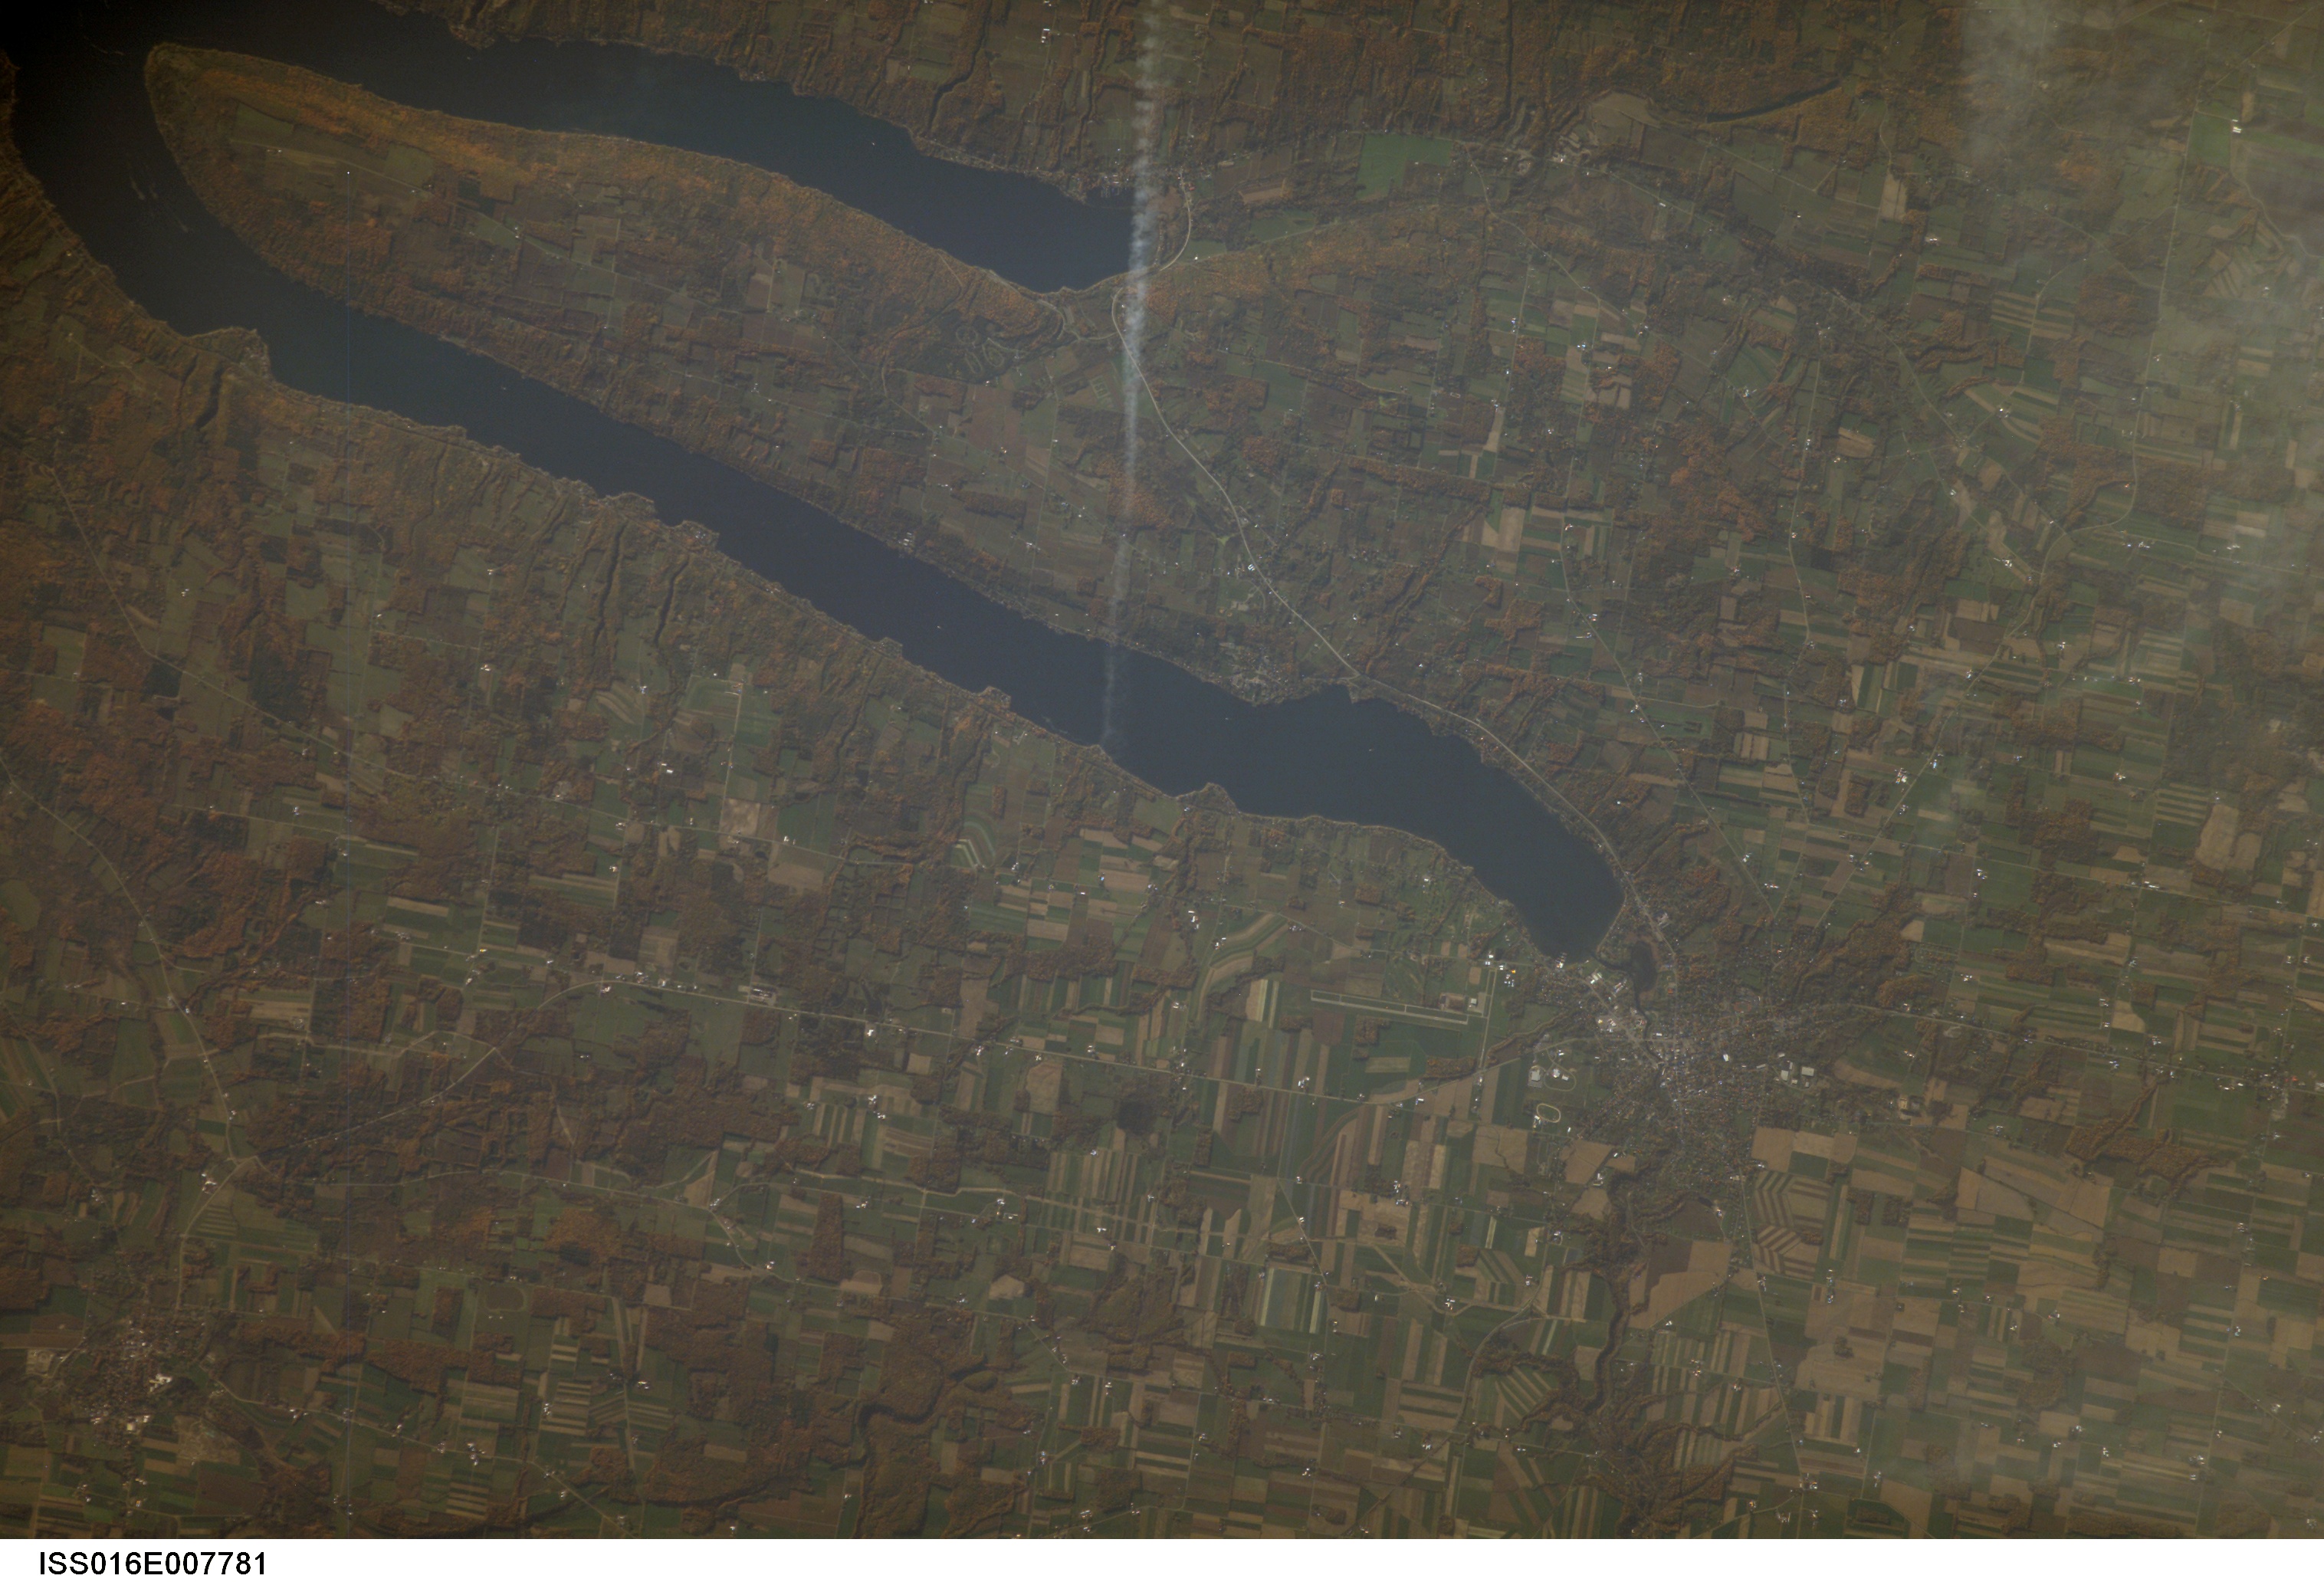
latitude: 42.6
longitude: -77.1
